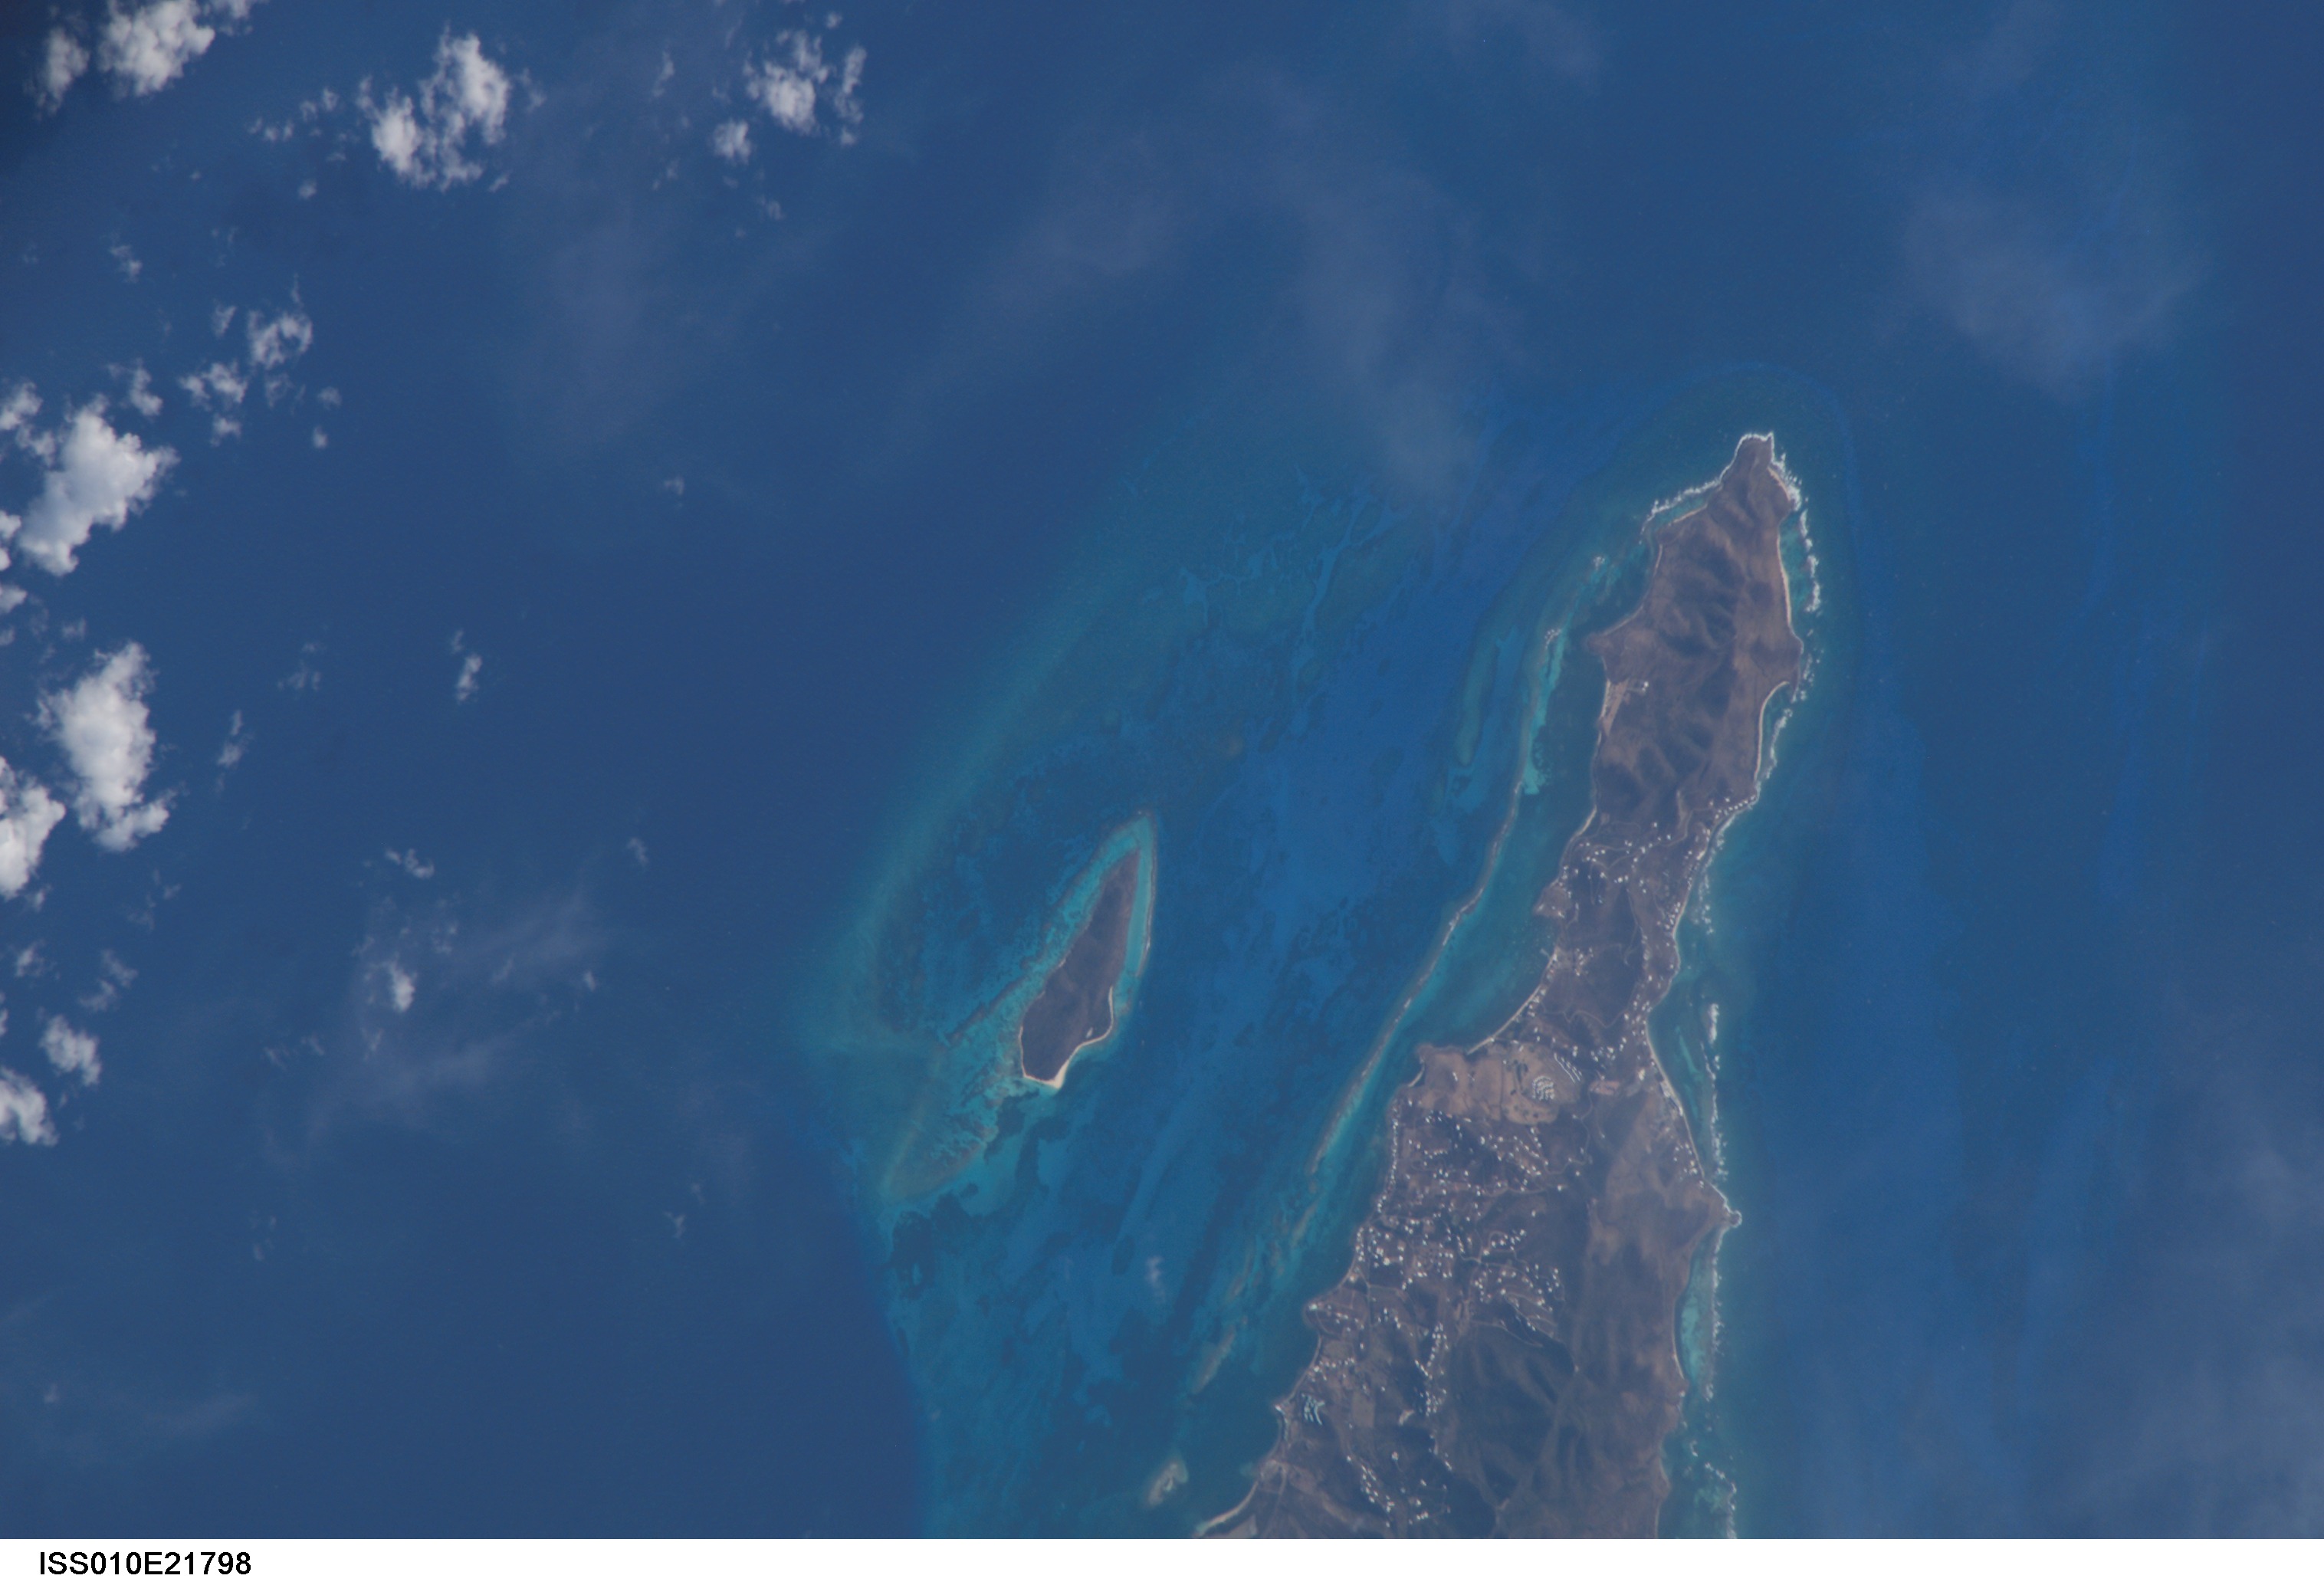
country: LESSER ANTILLES
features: SAINT CROIX, VIRGIN ISLANDS
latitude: 17.7
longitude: -64.7
